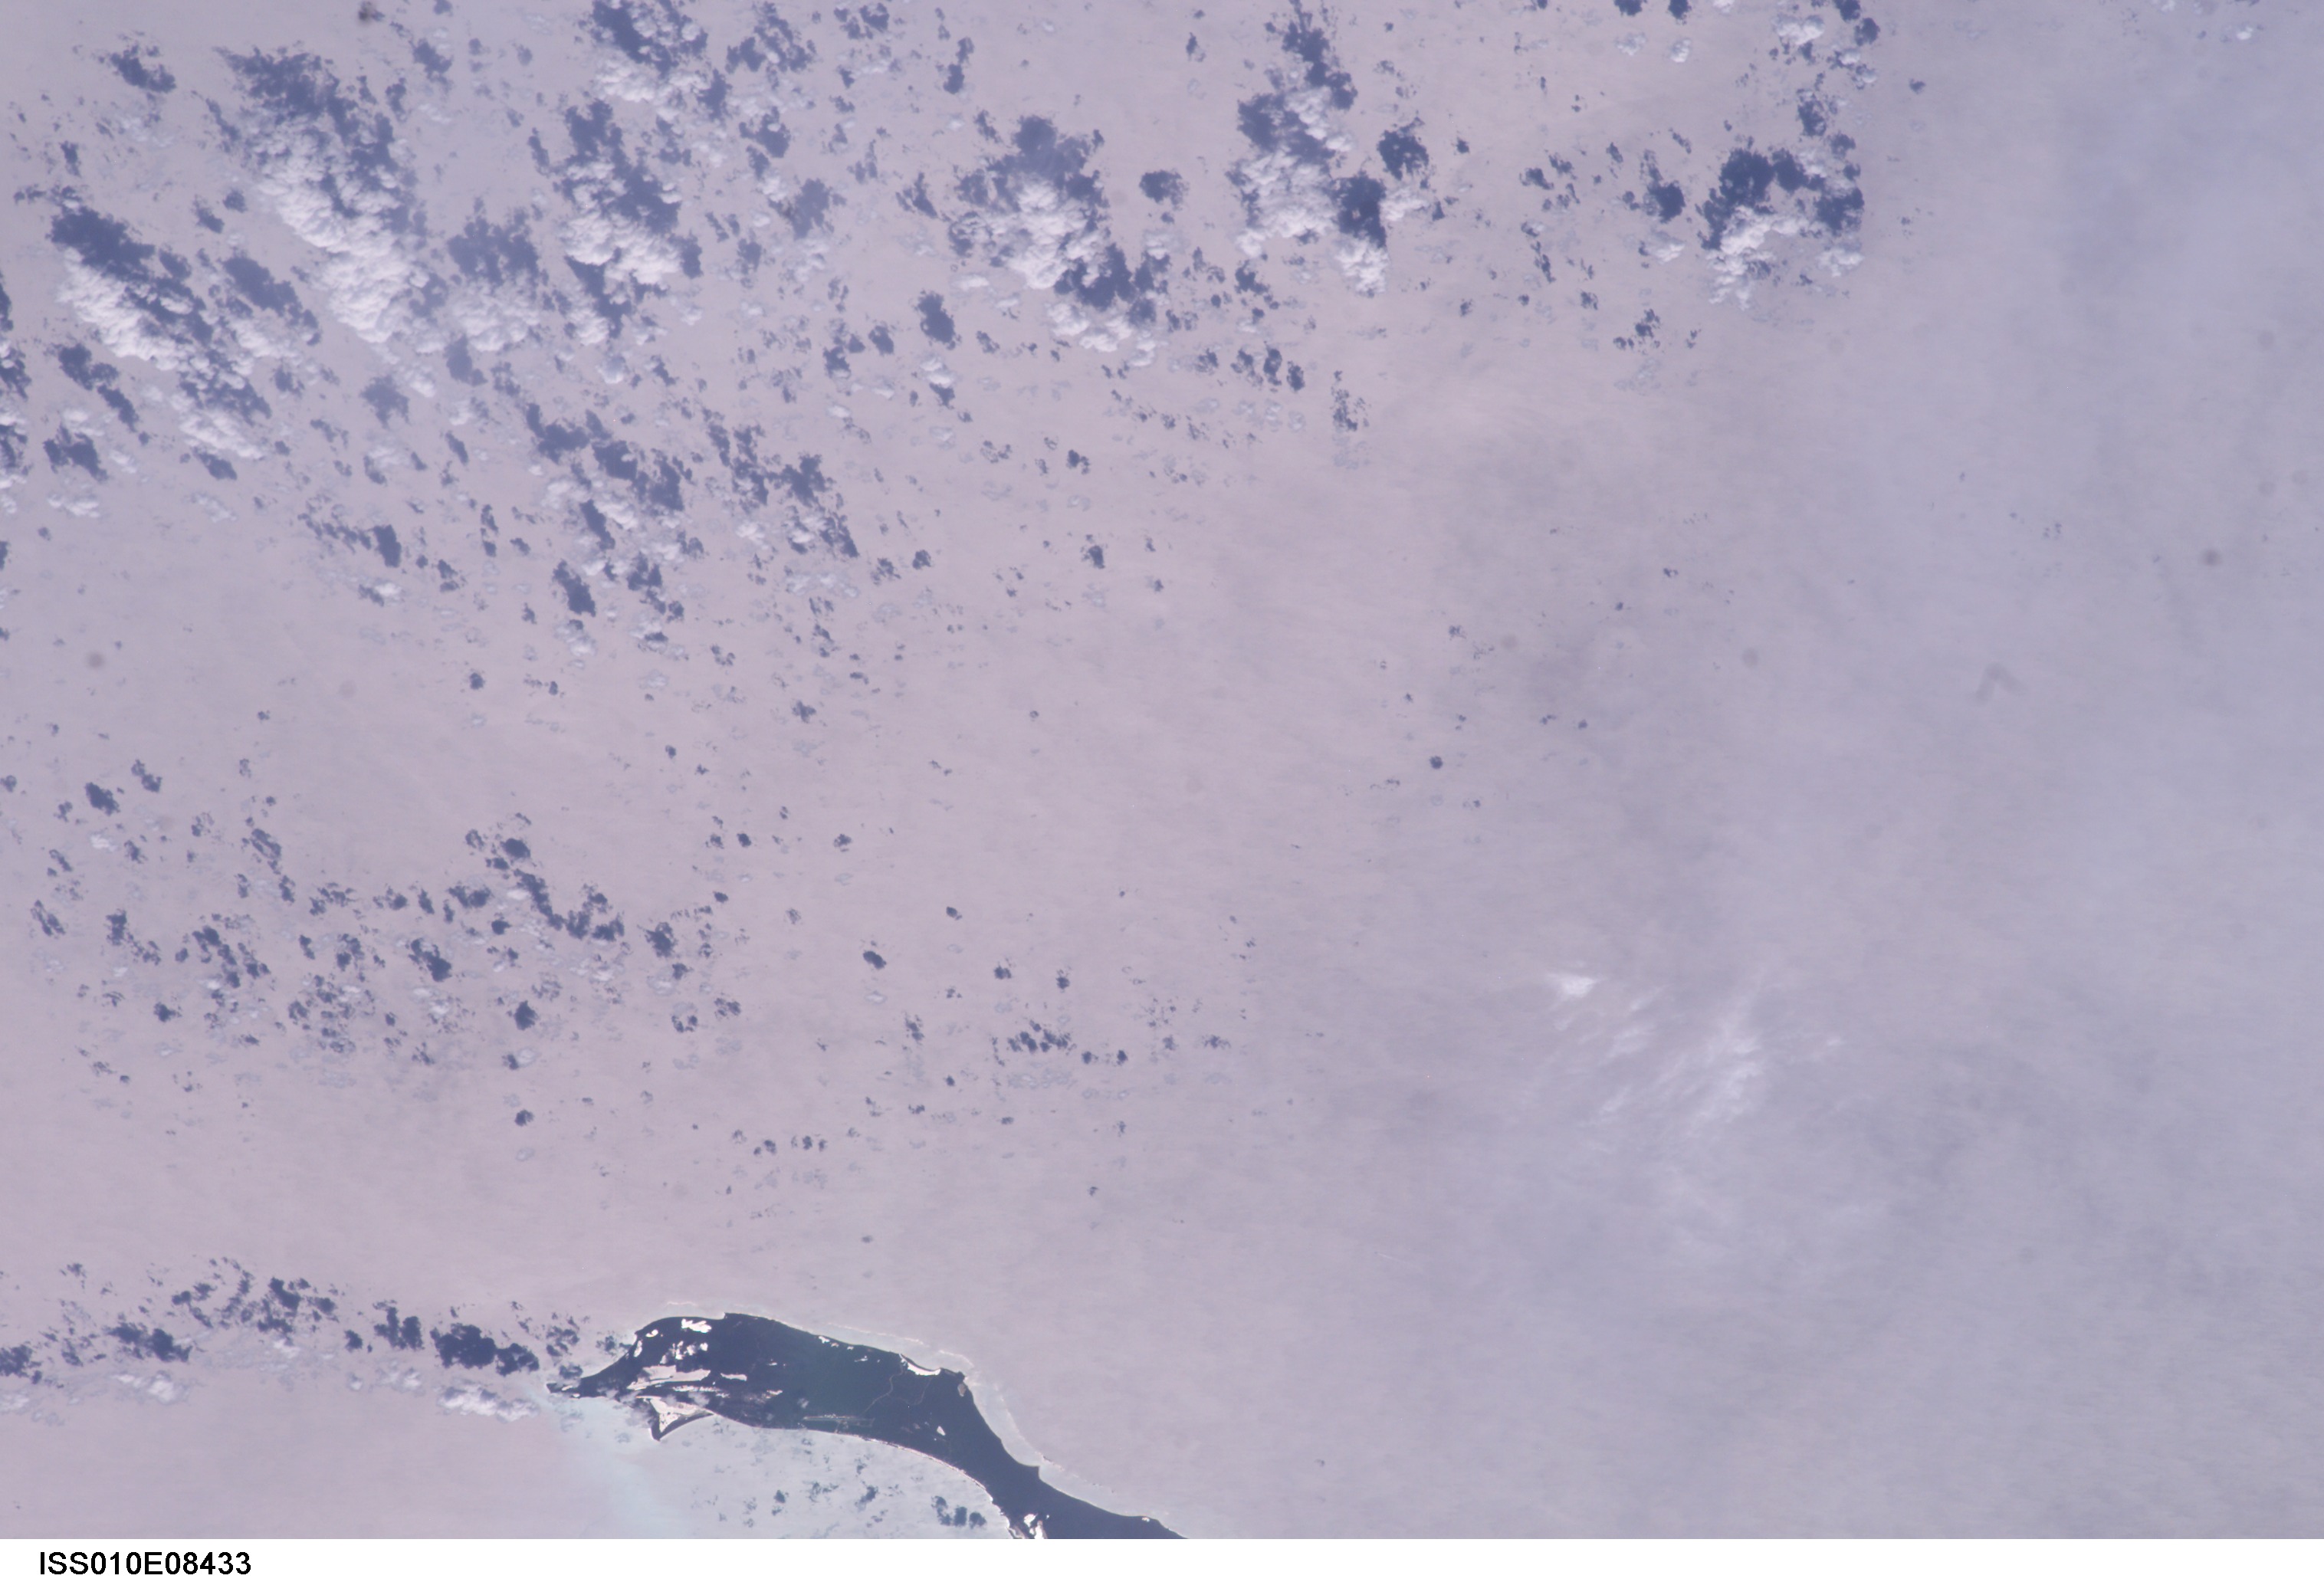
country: BAHAMAS
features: N. END OF CAT ISLAND, GLINT
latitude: 25.0
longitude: -75.5
